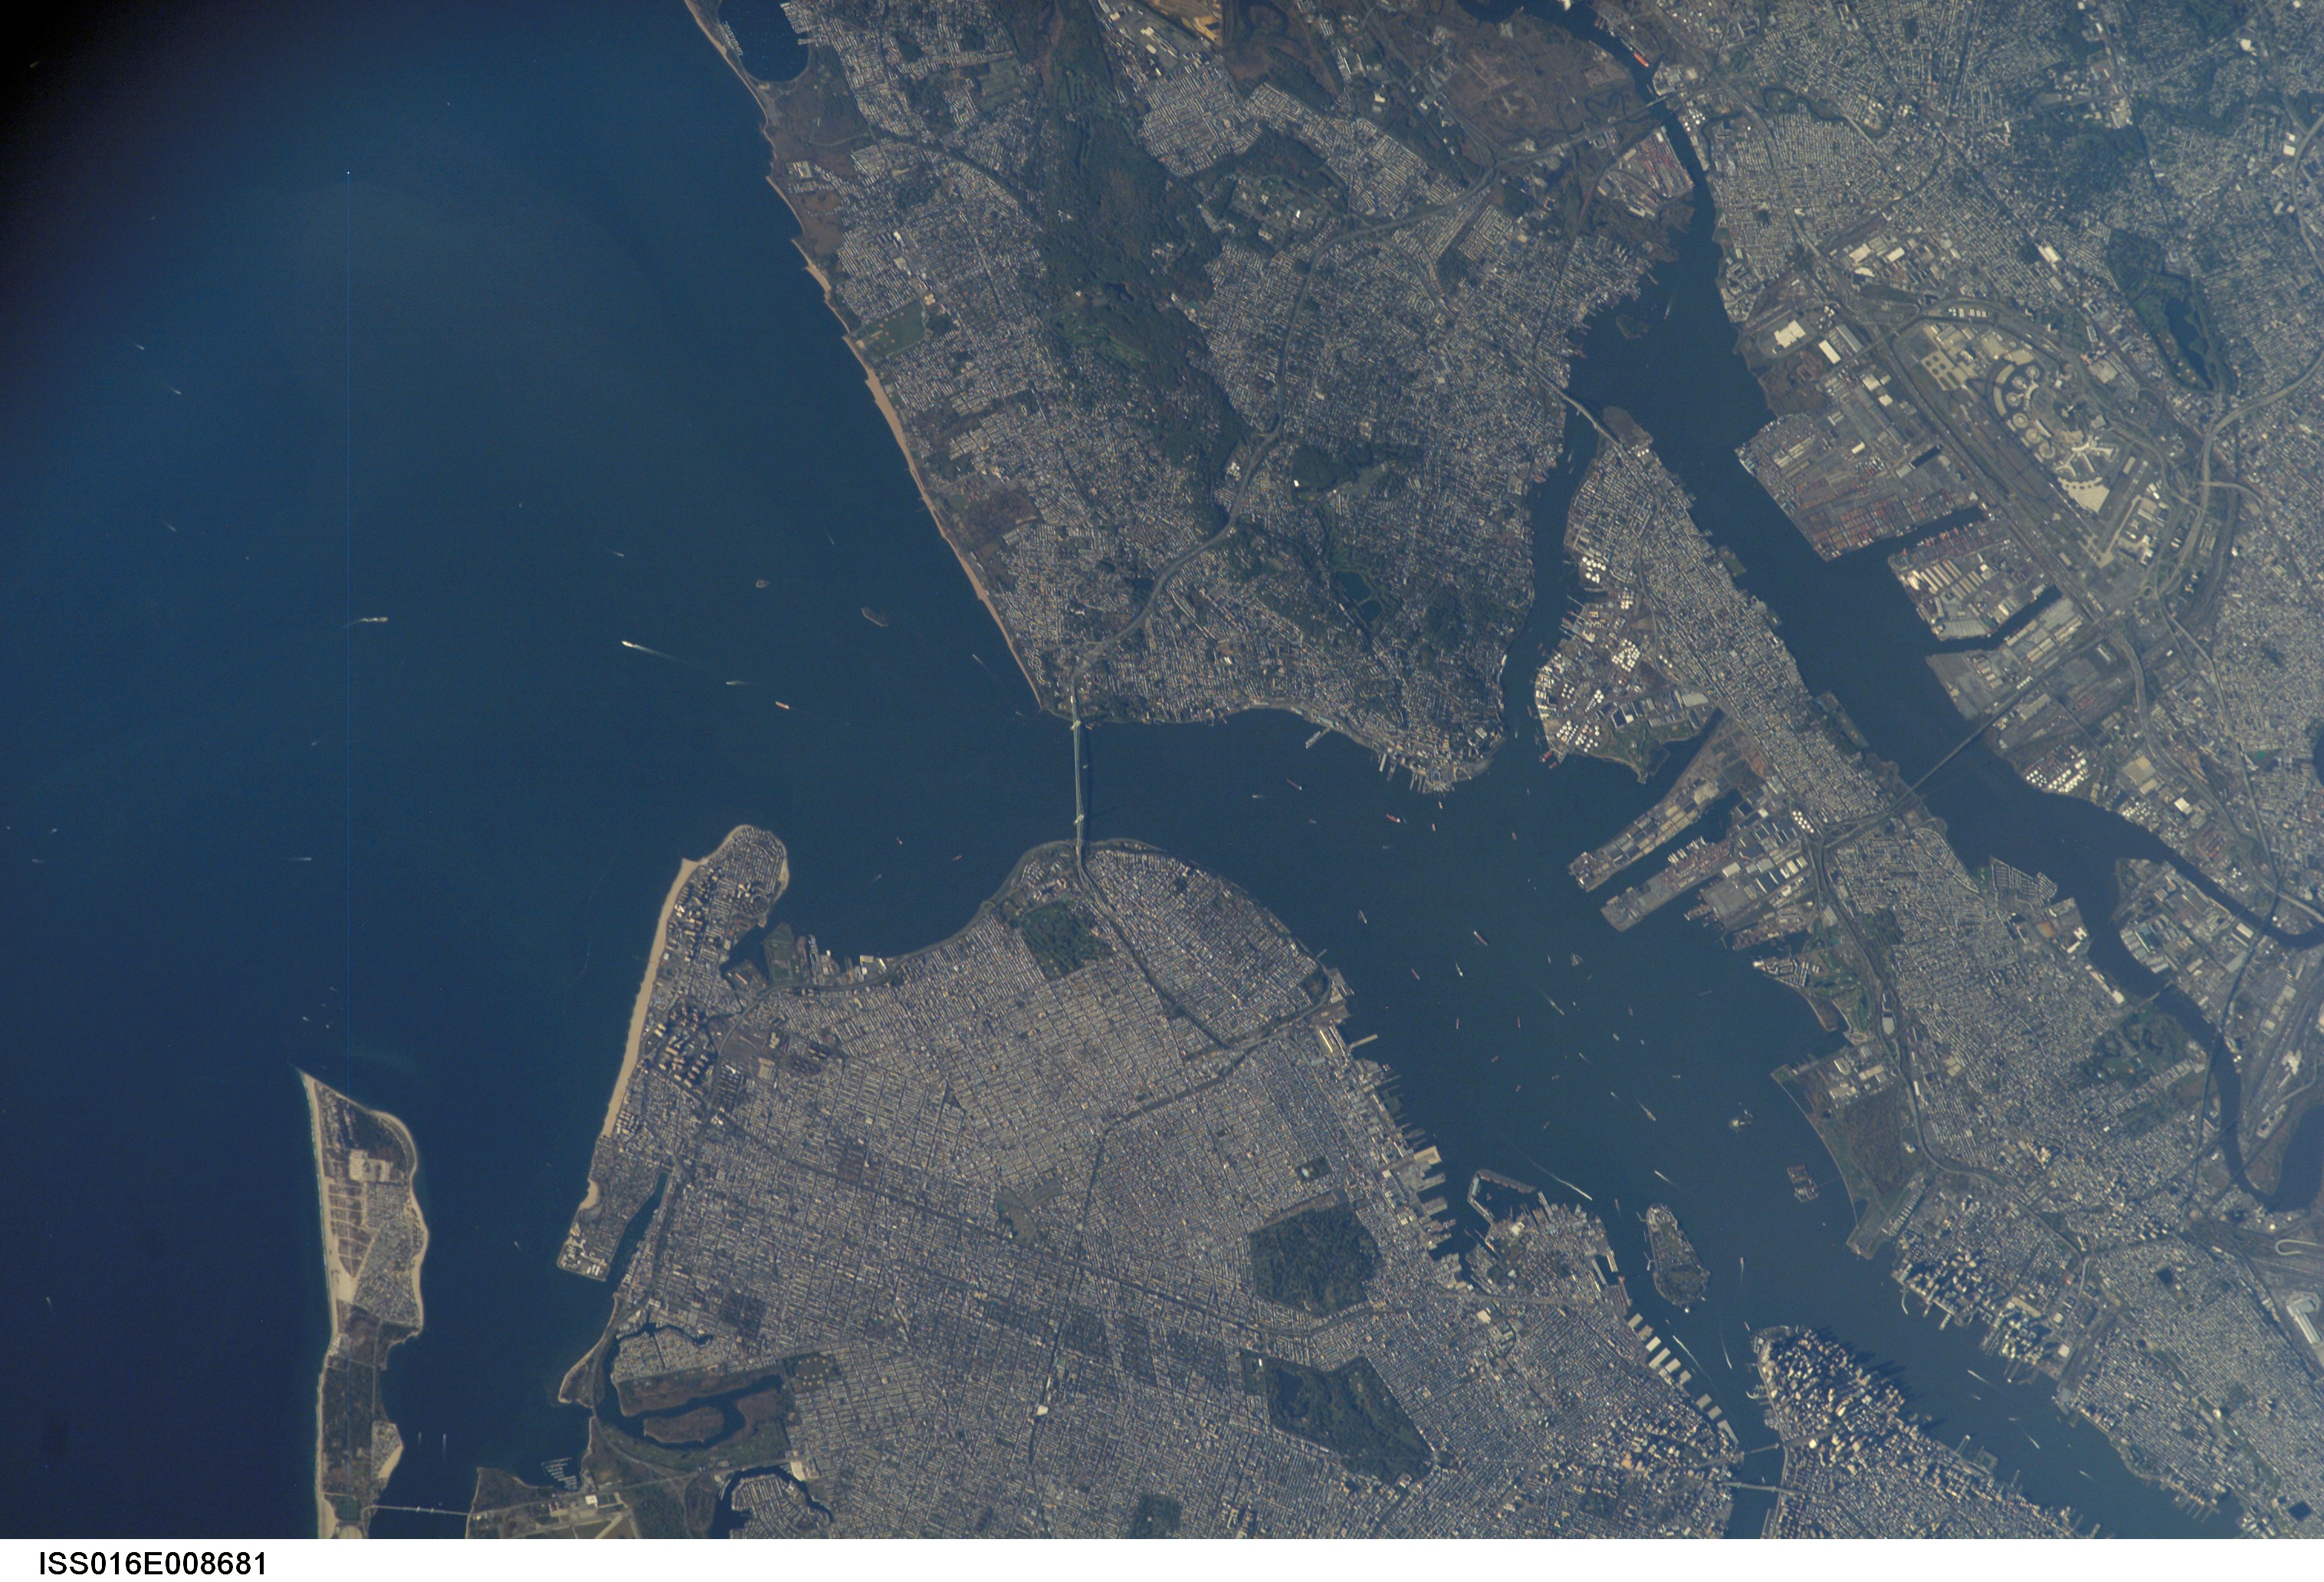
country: USA-NEW YORK
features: NEW YORK CITY, NEW YORK BAY
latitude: 40.6
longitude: -74.1
